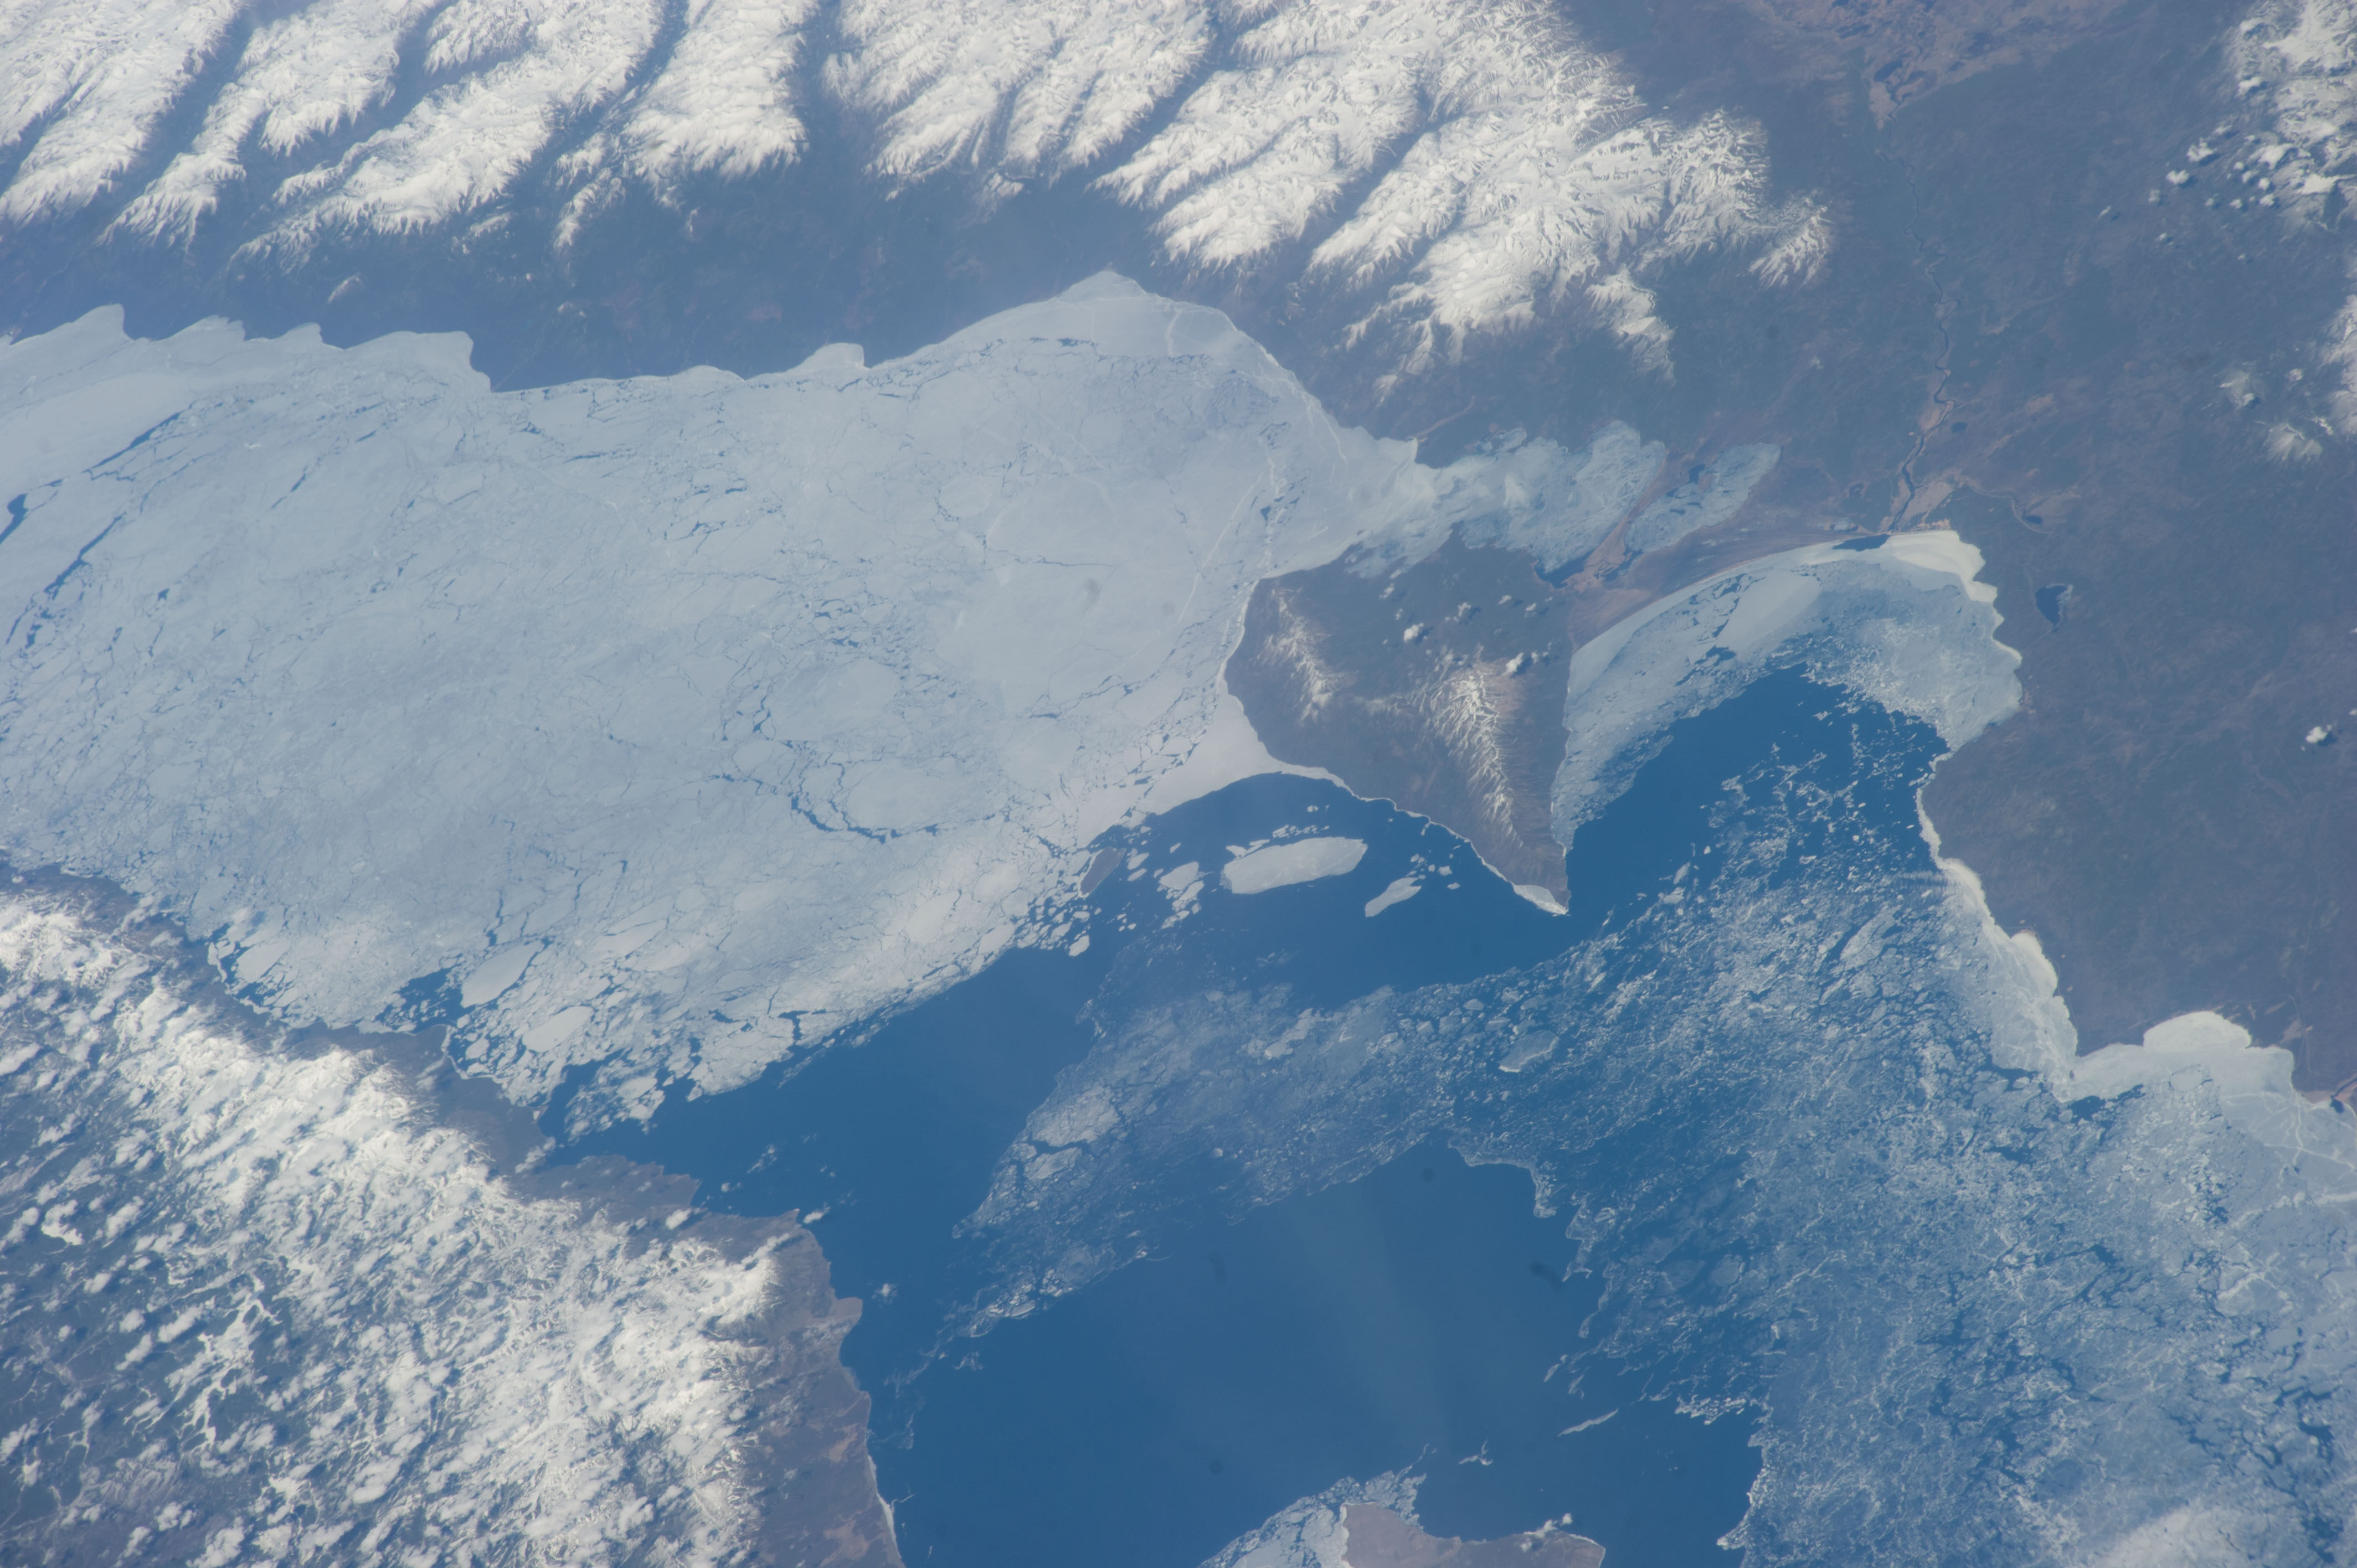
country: RUSSIAN_FEDERATION
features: LAKE BAIKAL, USHKAN ISLANDS, ARANGATUY LAKE, MOUNTAINS
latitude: 53.8
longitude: 108.8
